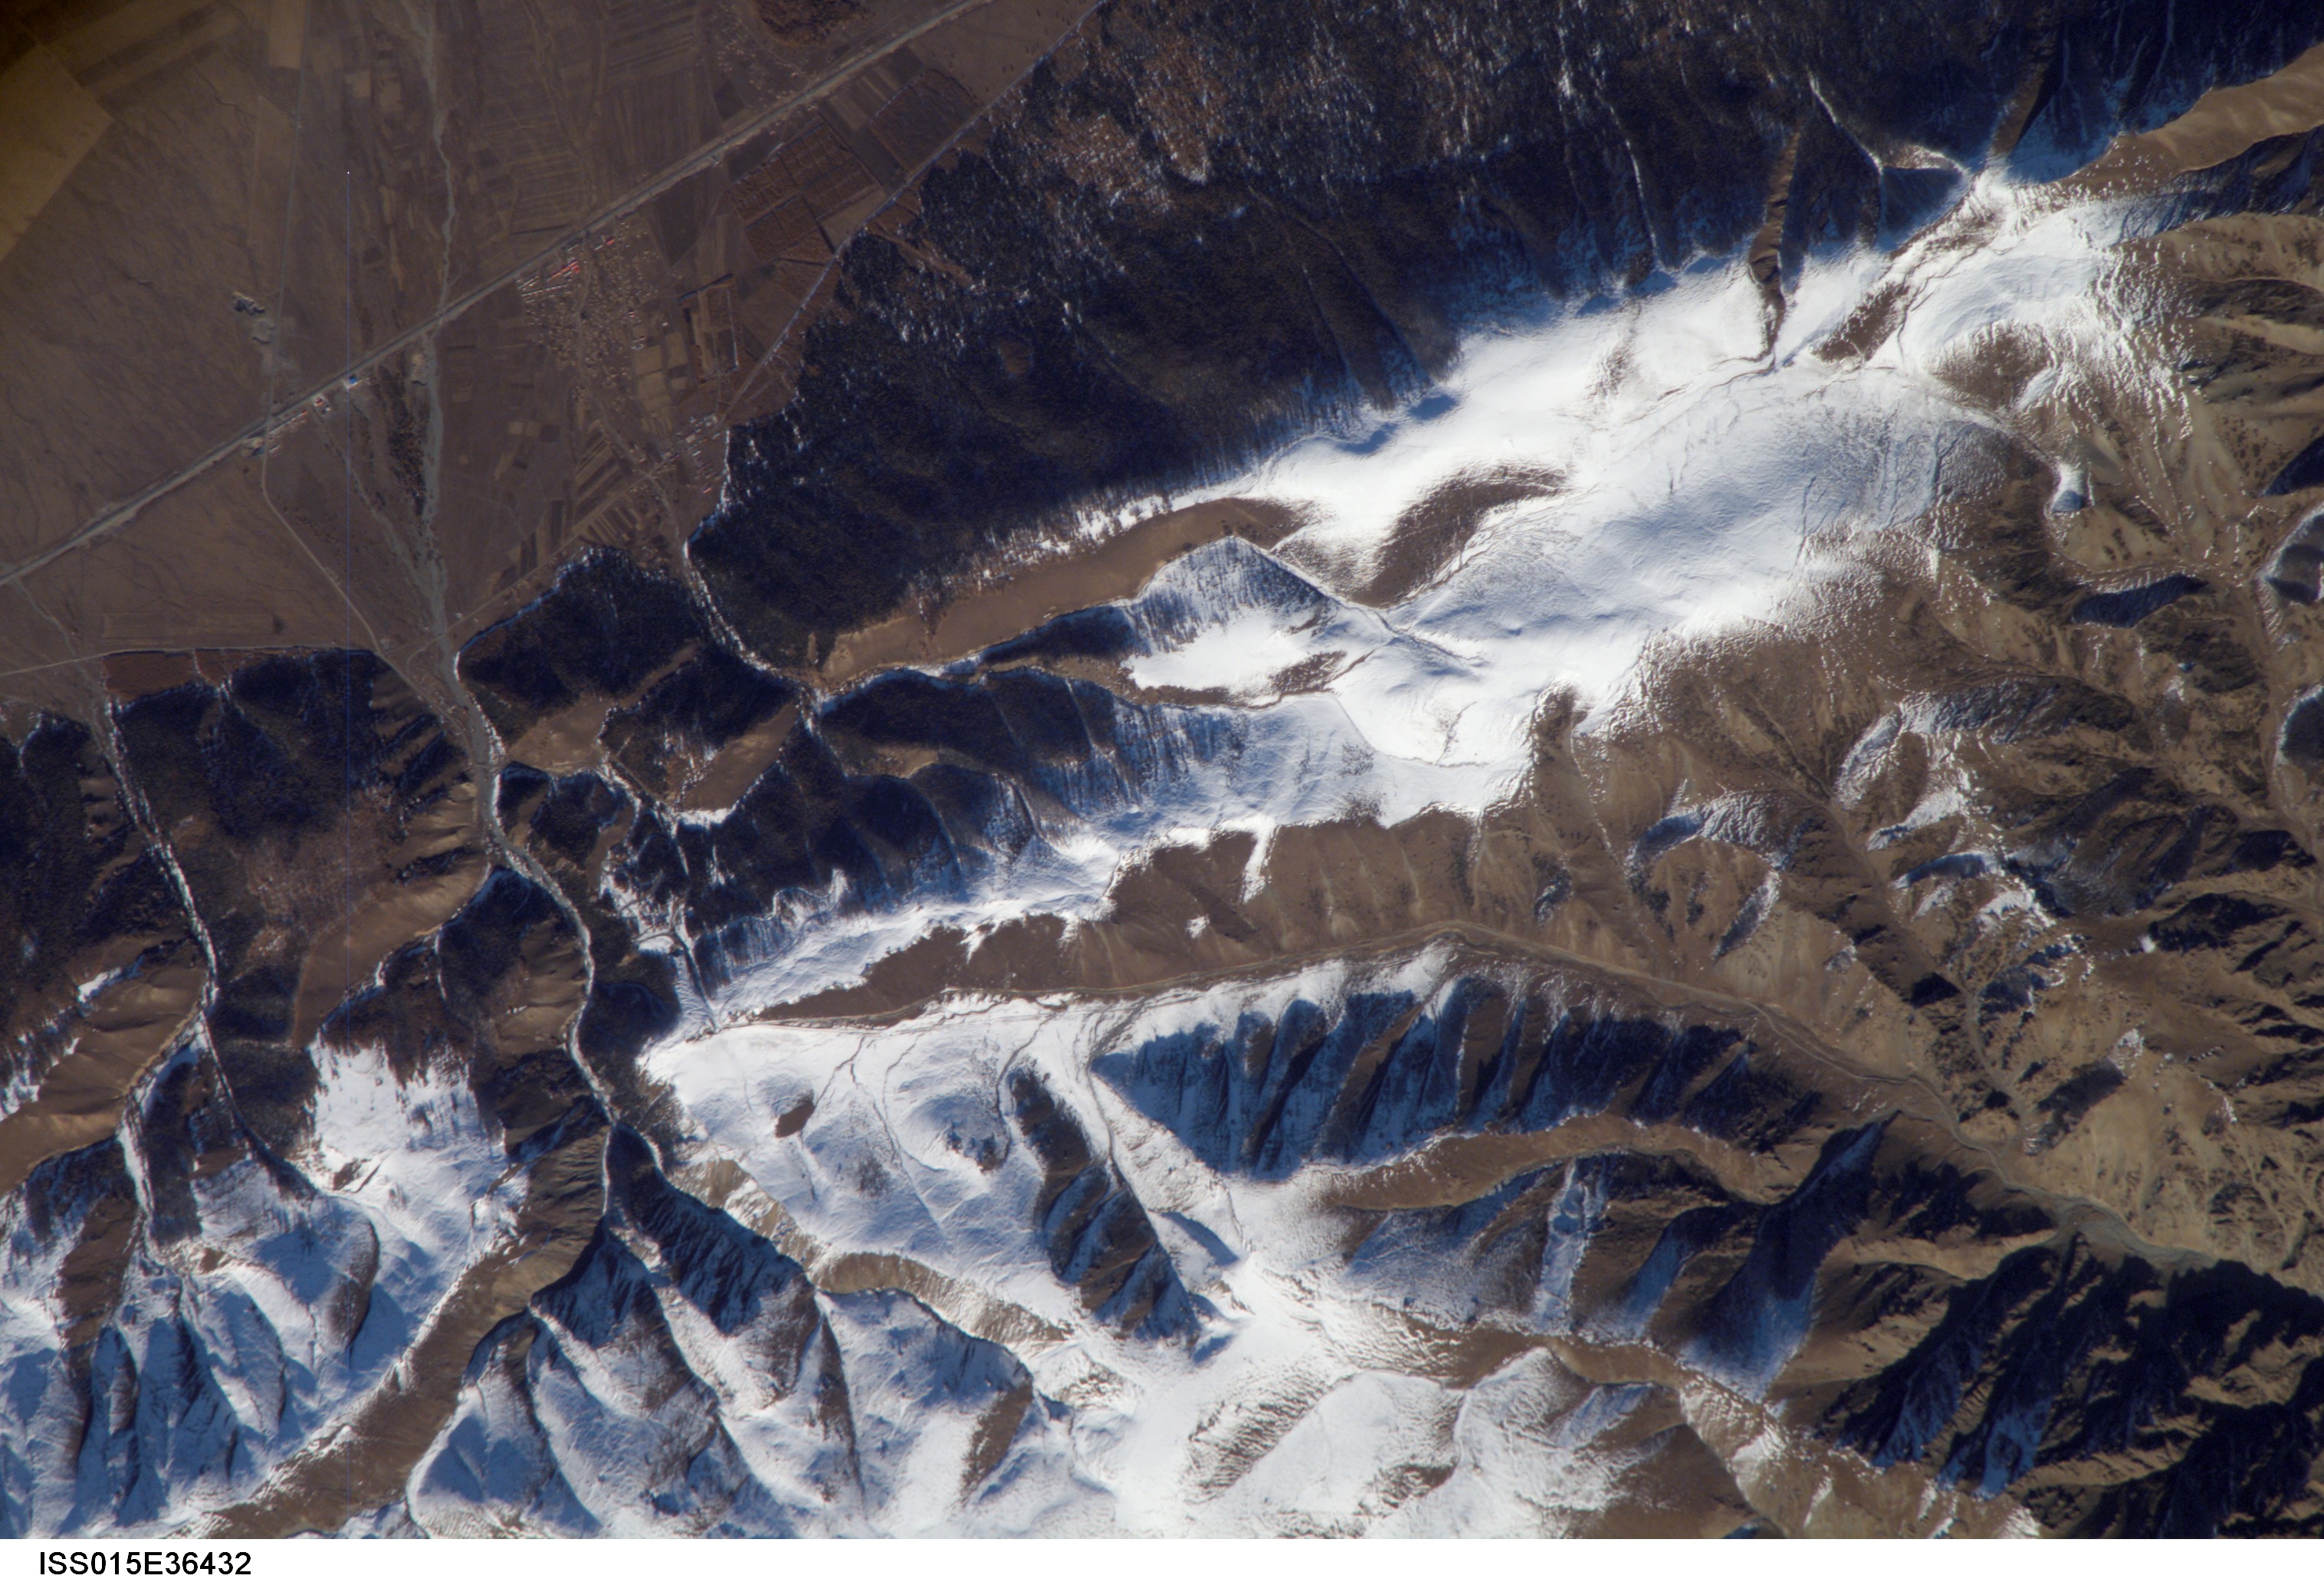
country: CHINA
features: MTS. N OF NANCHANKOU, SNOW
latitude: 43.3
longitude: 93.7
